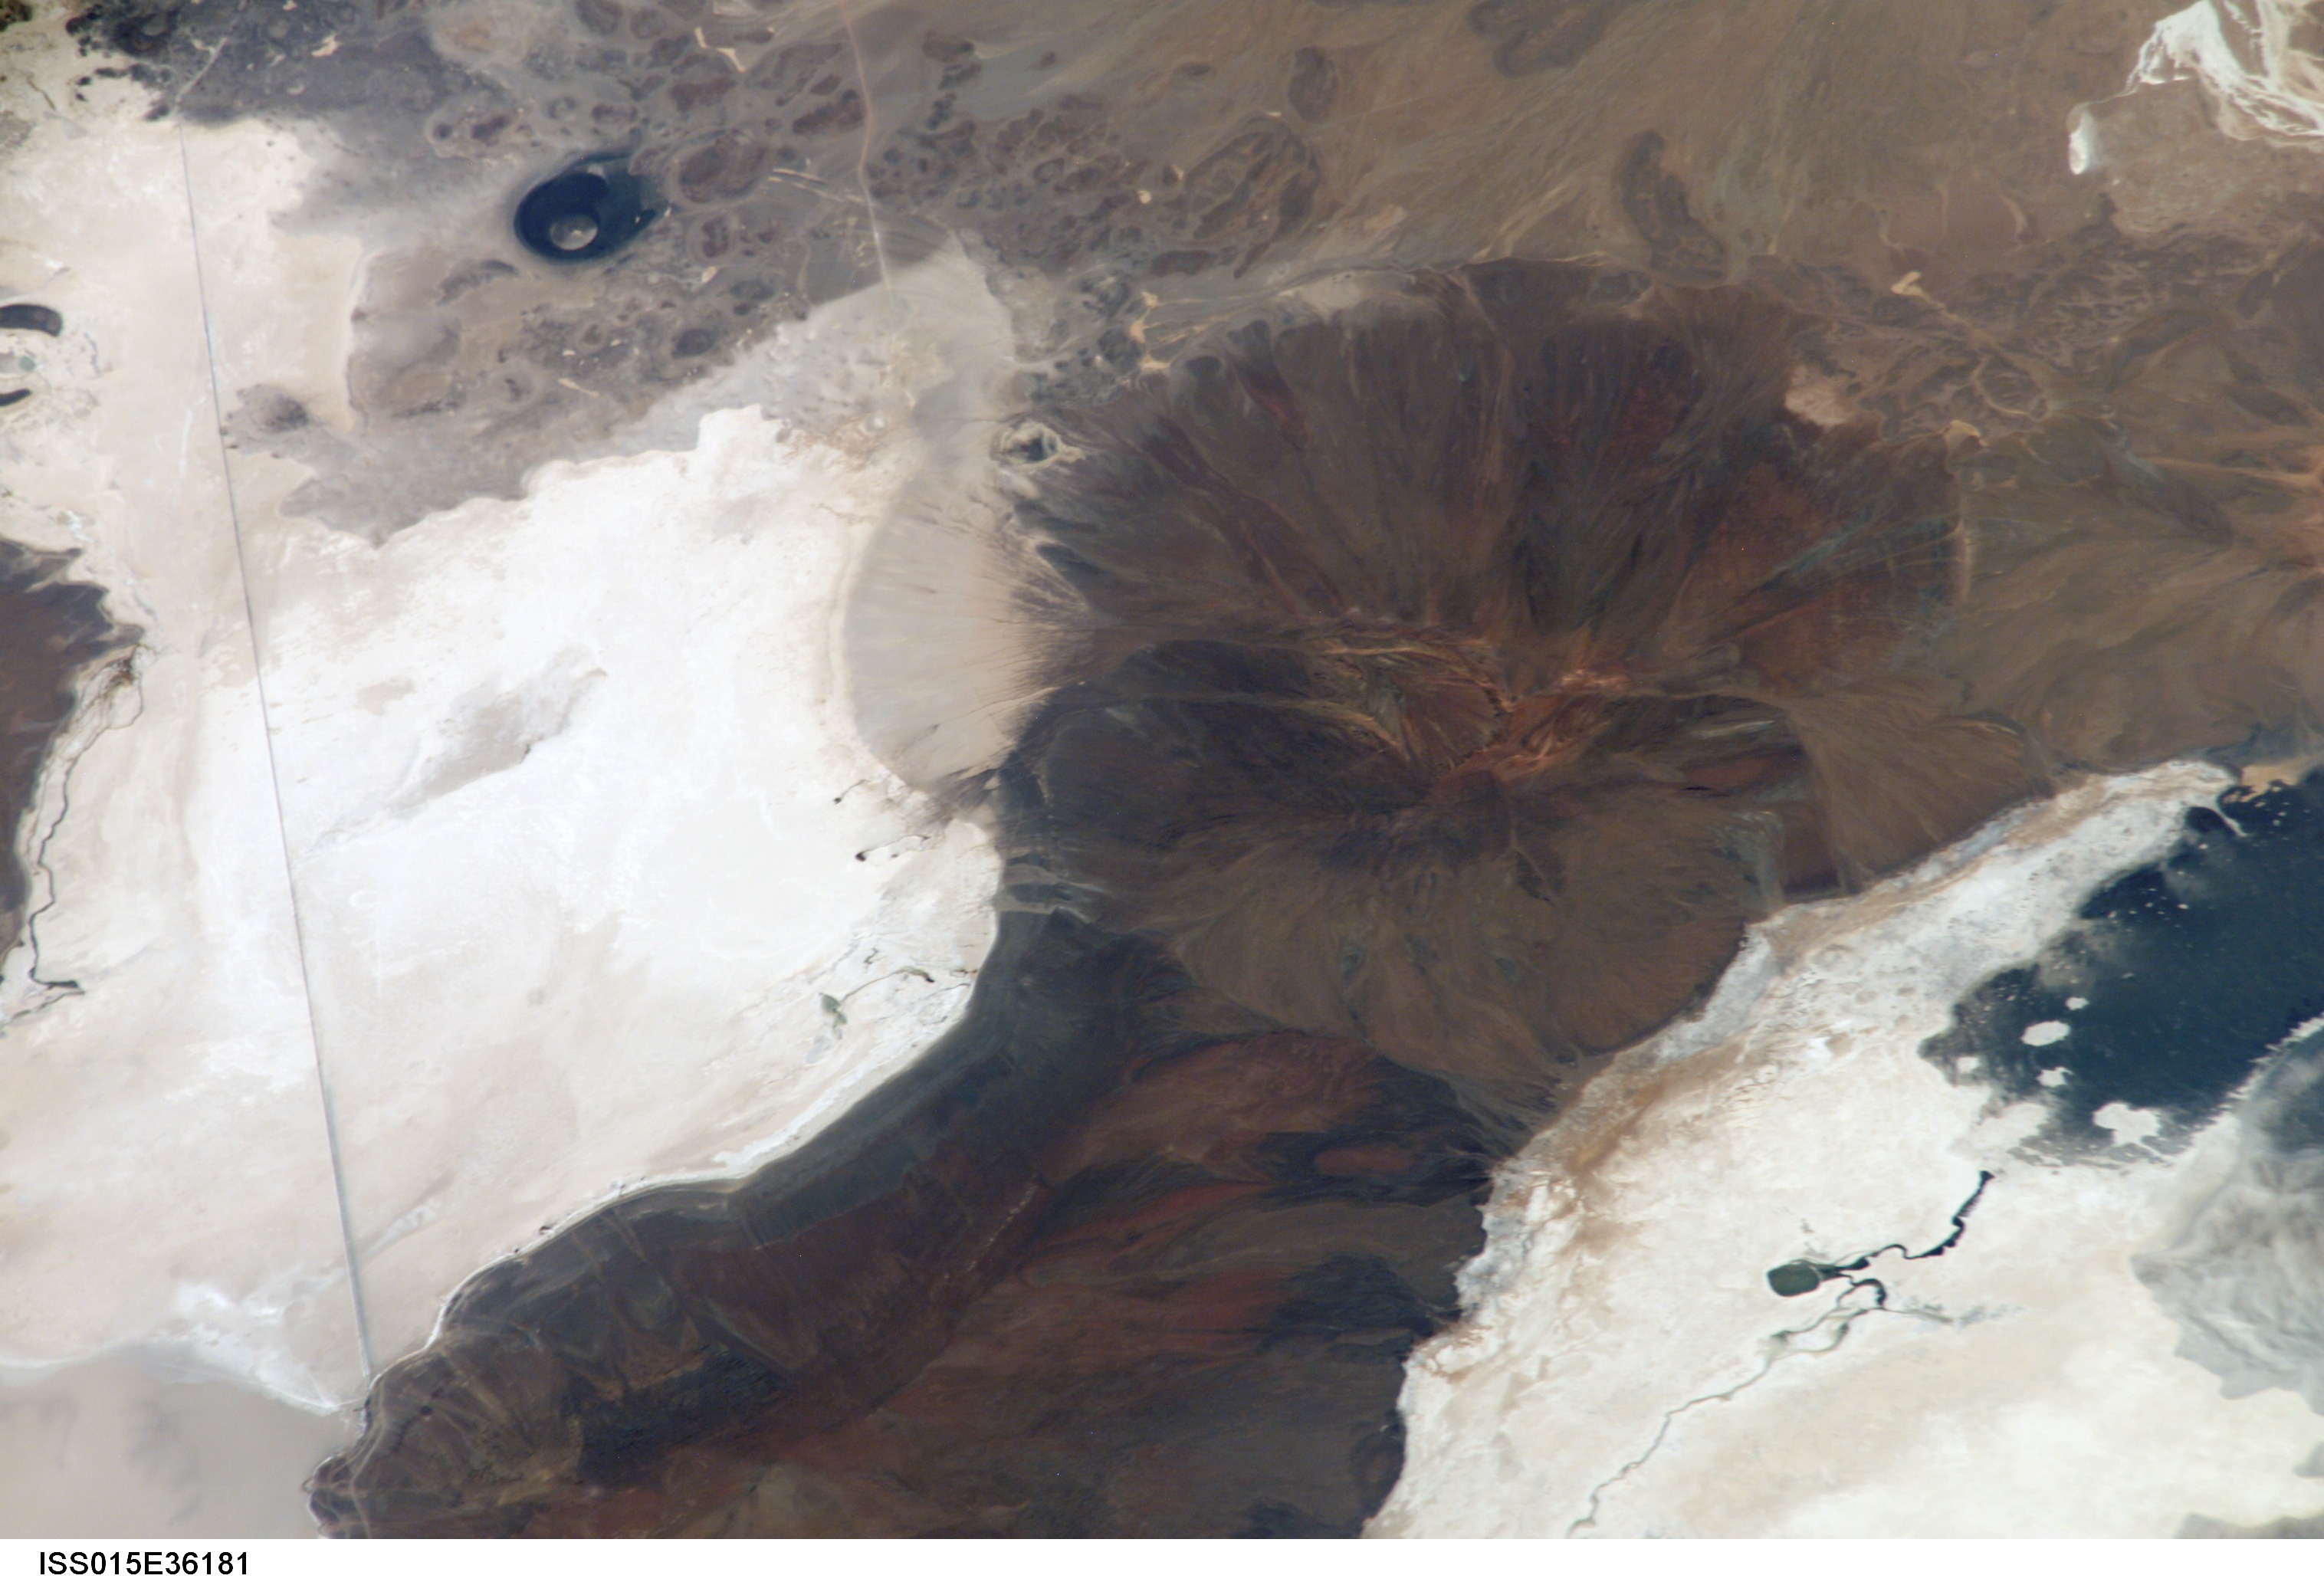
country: CHILE
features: E. SALAR DE CARCOTE
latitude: -21.4
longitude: -68.3
